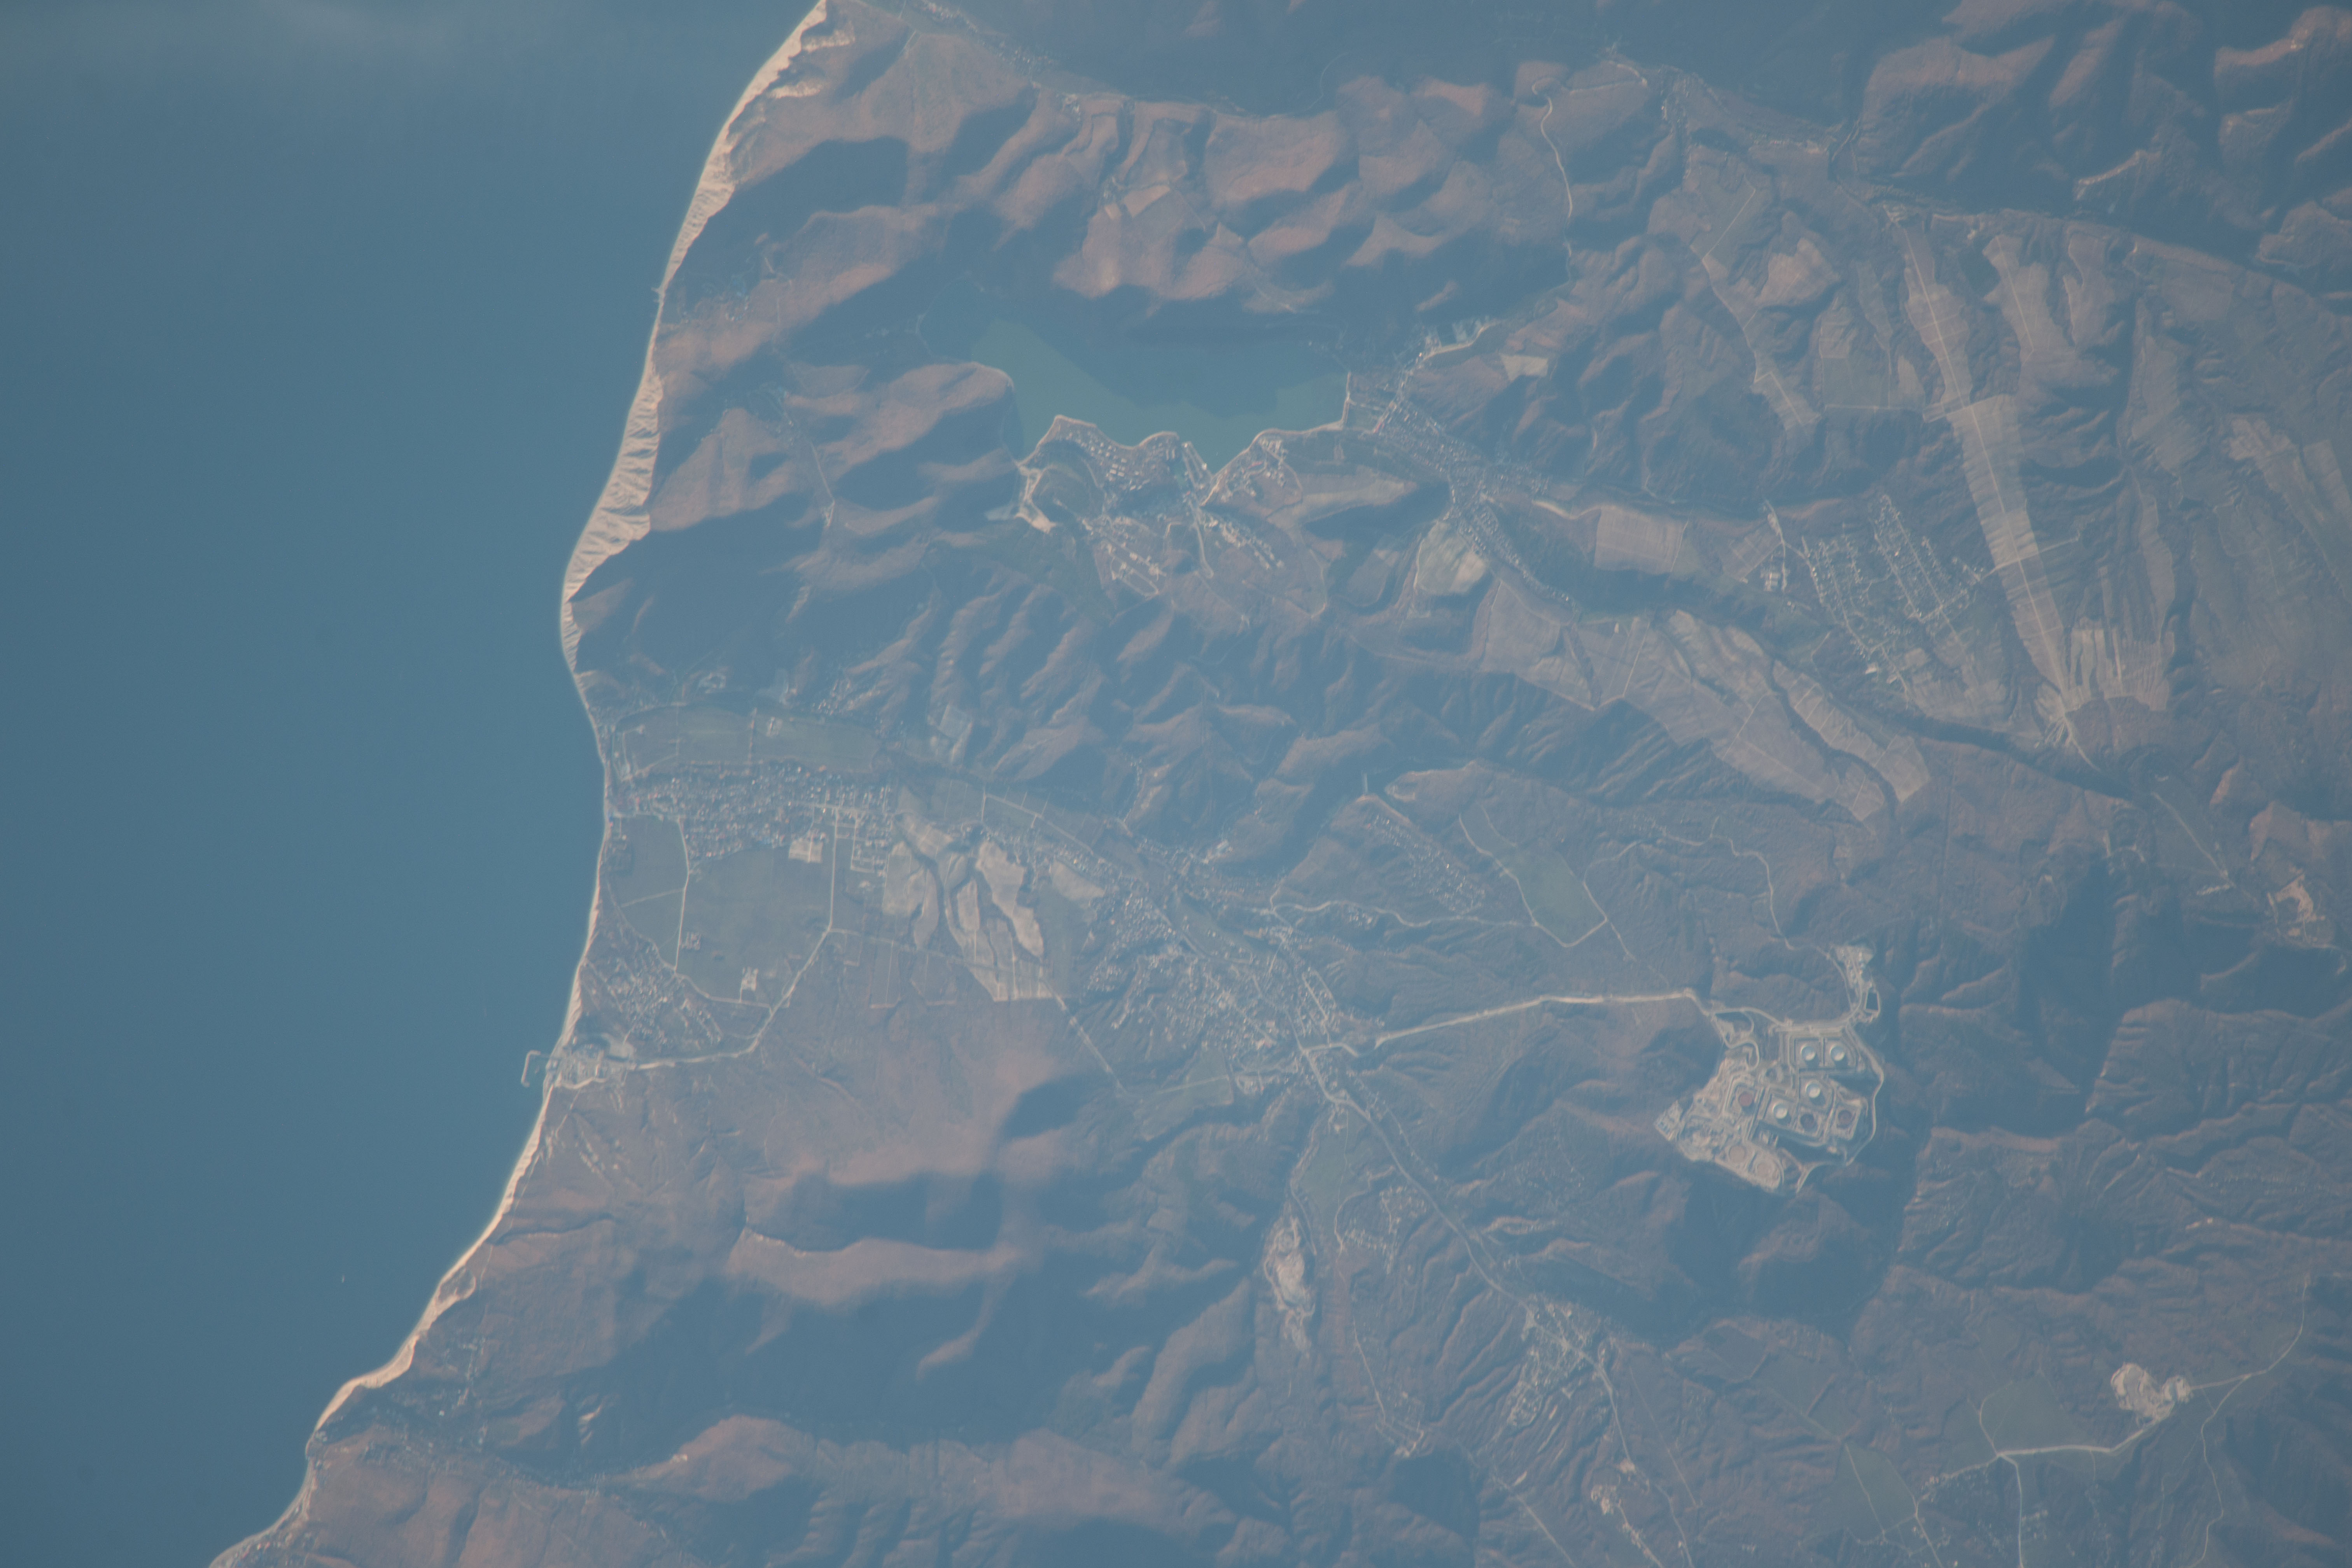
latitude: 44.7
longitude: 37.6
